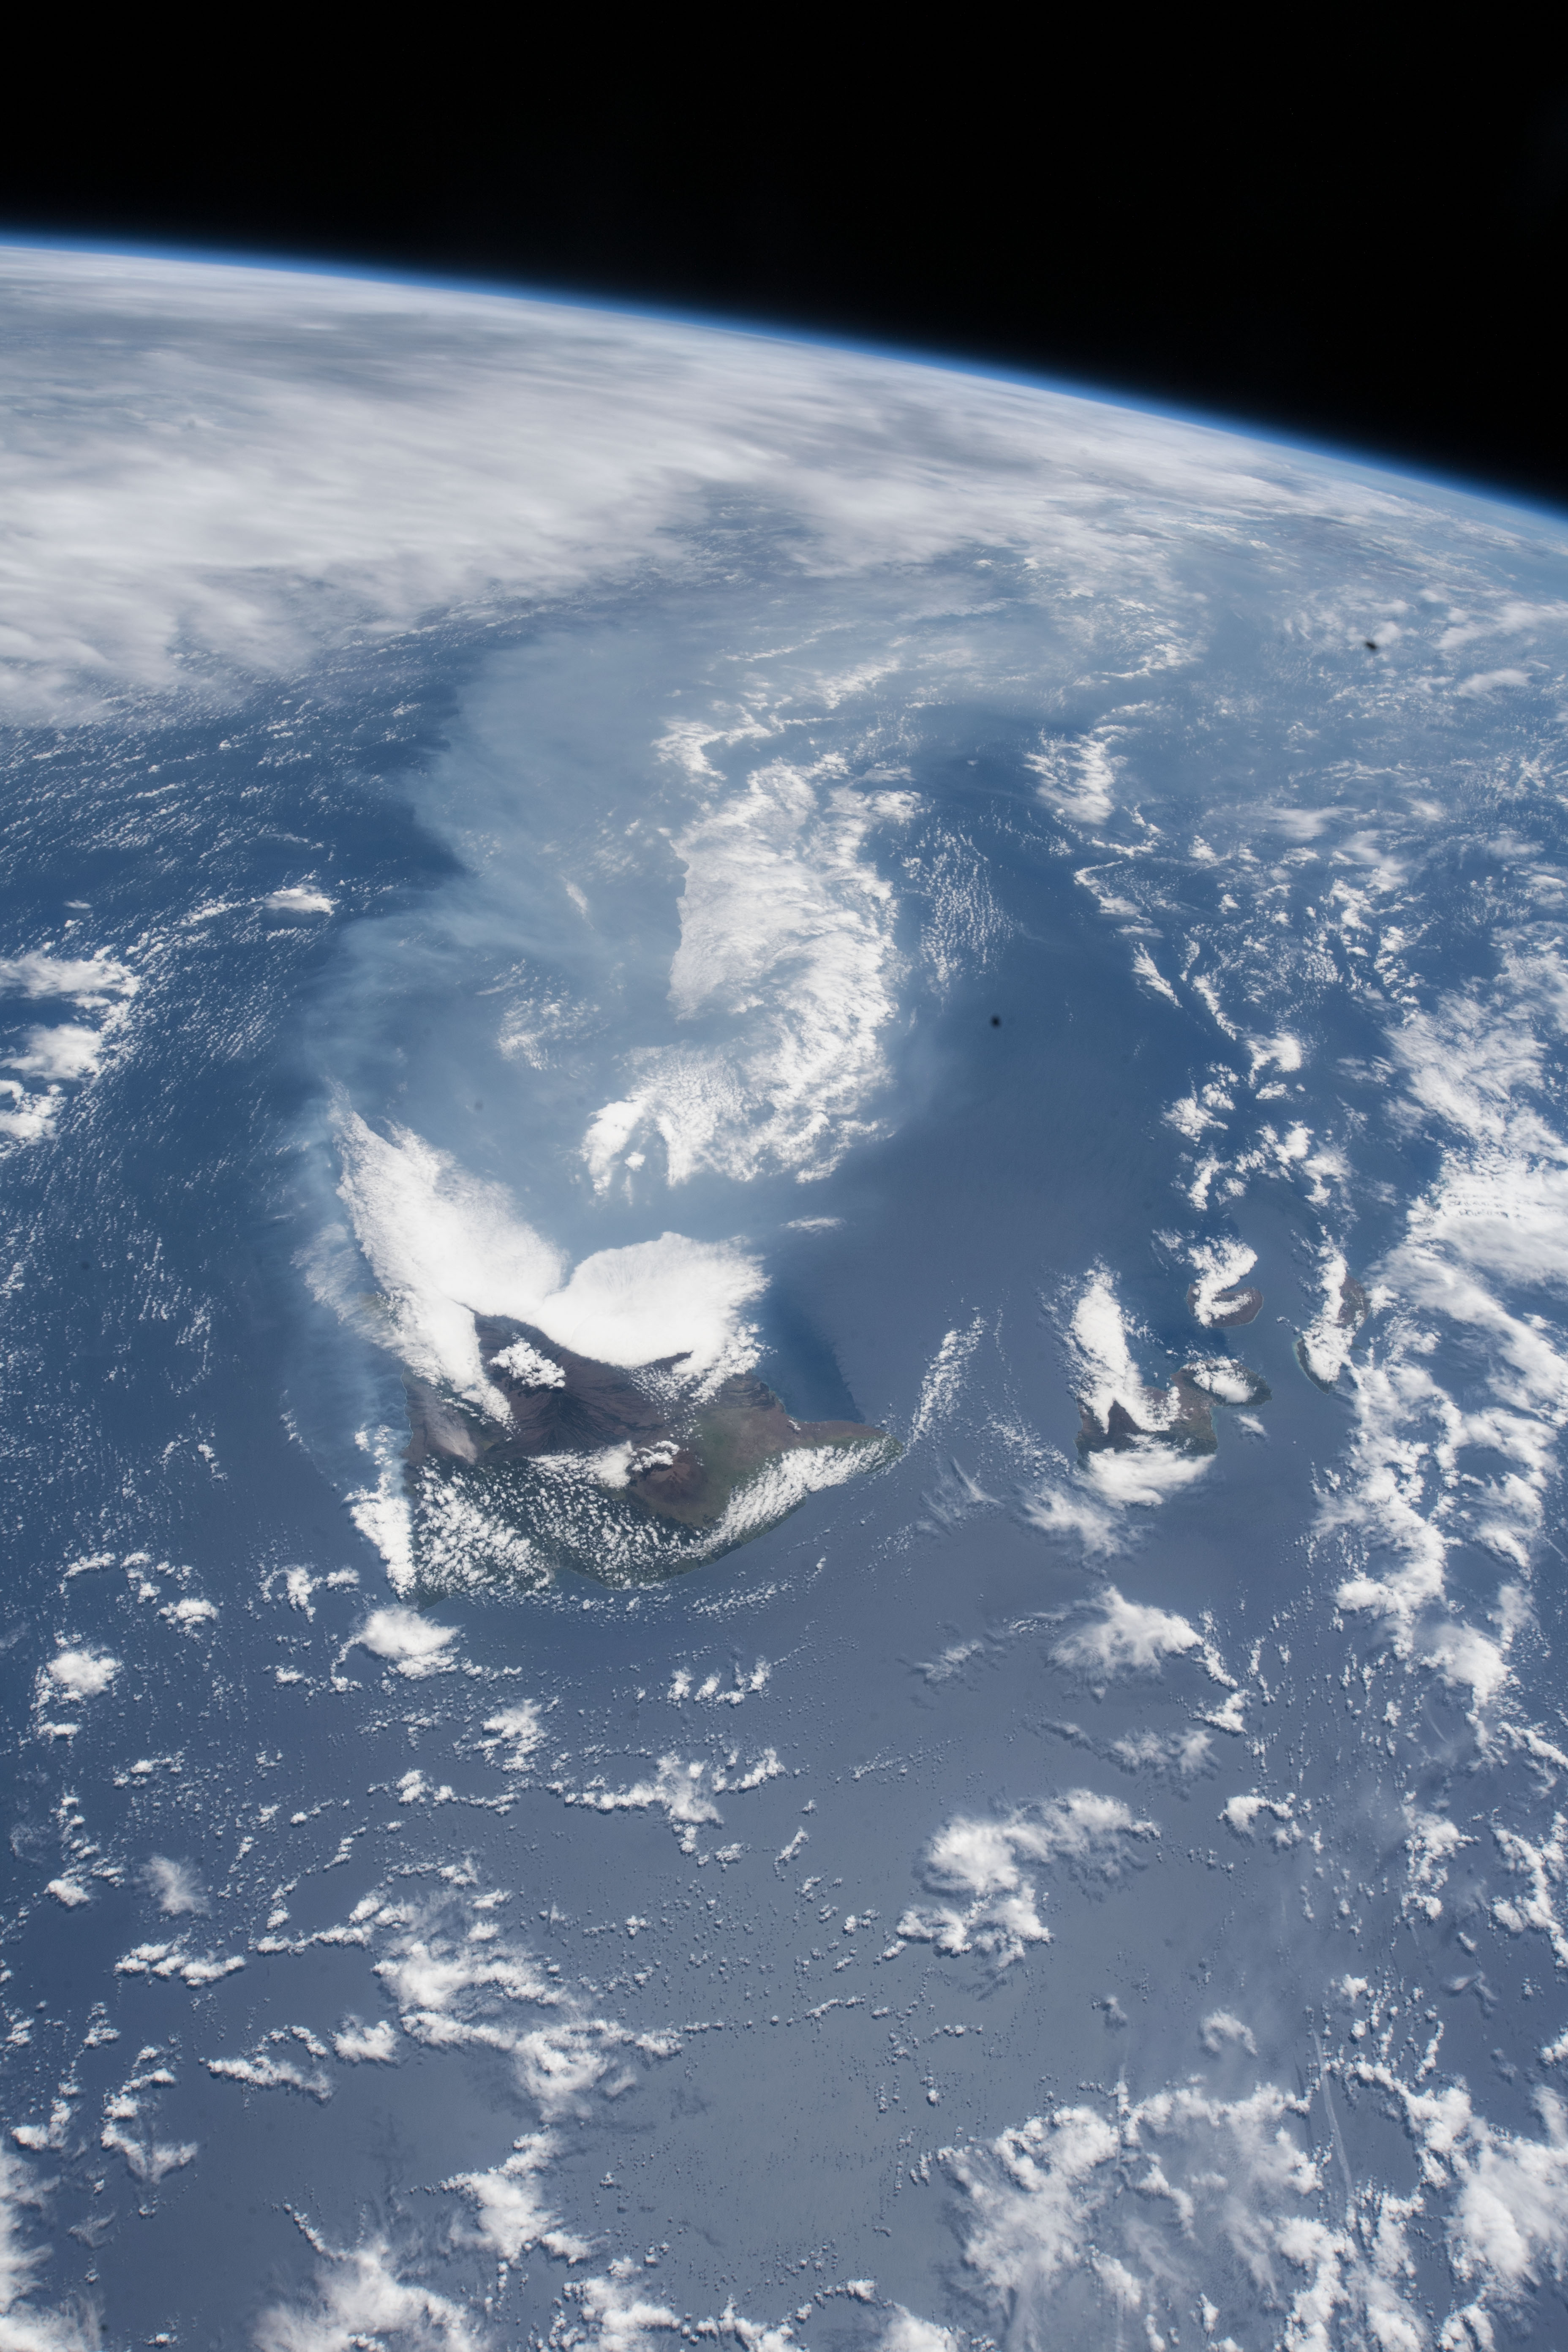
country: USA-HAWAII
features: ISLAND OF HAWAII, MAUI
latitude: 19.5
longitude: -156.5
